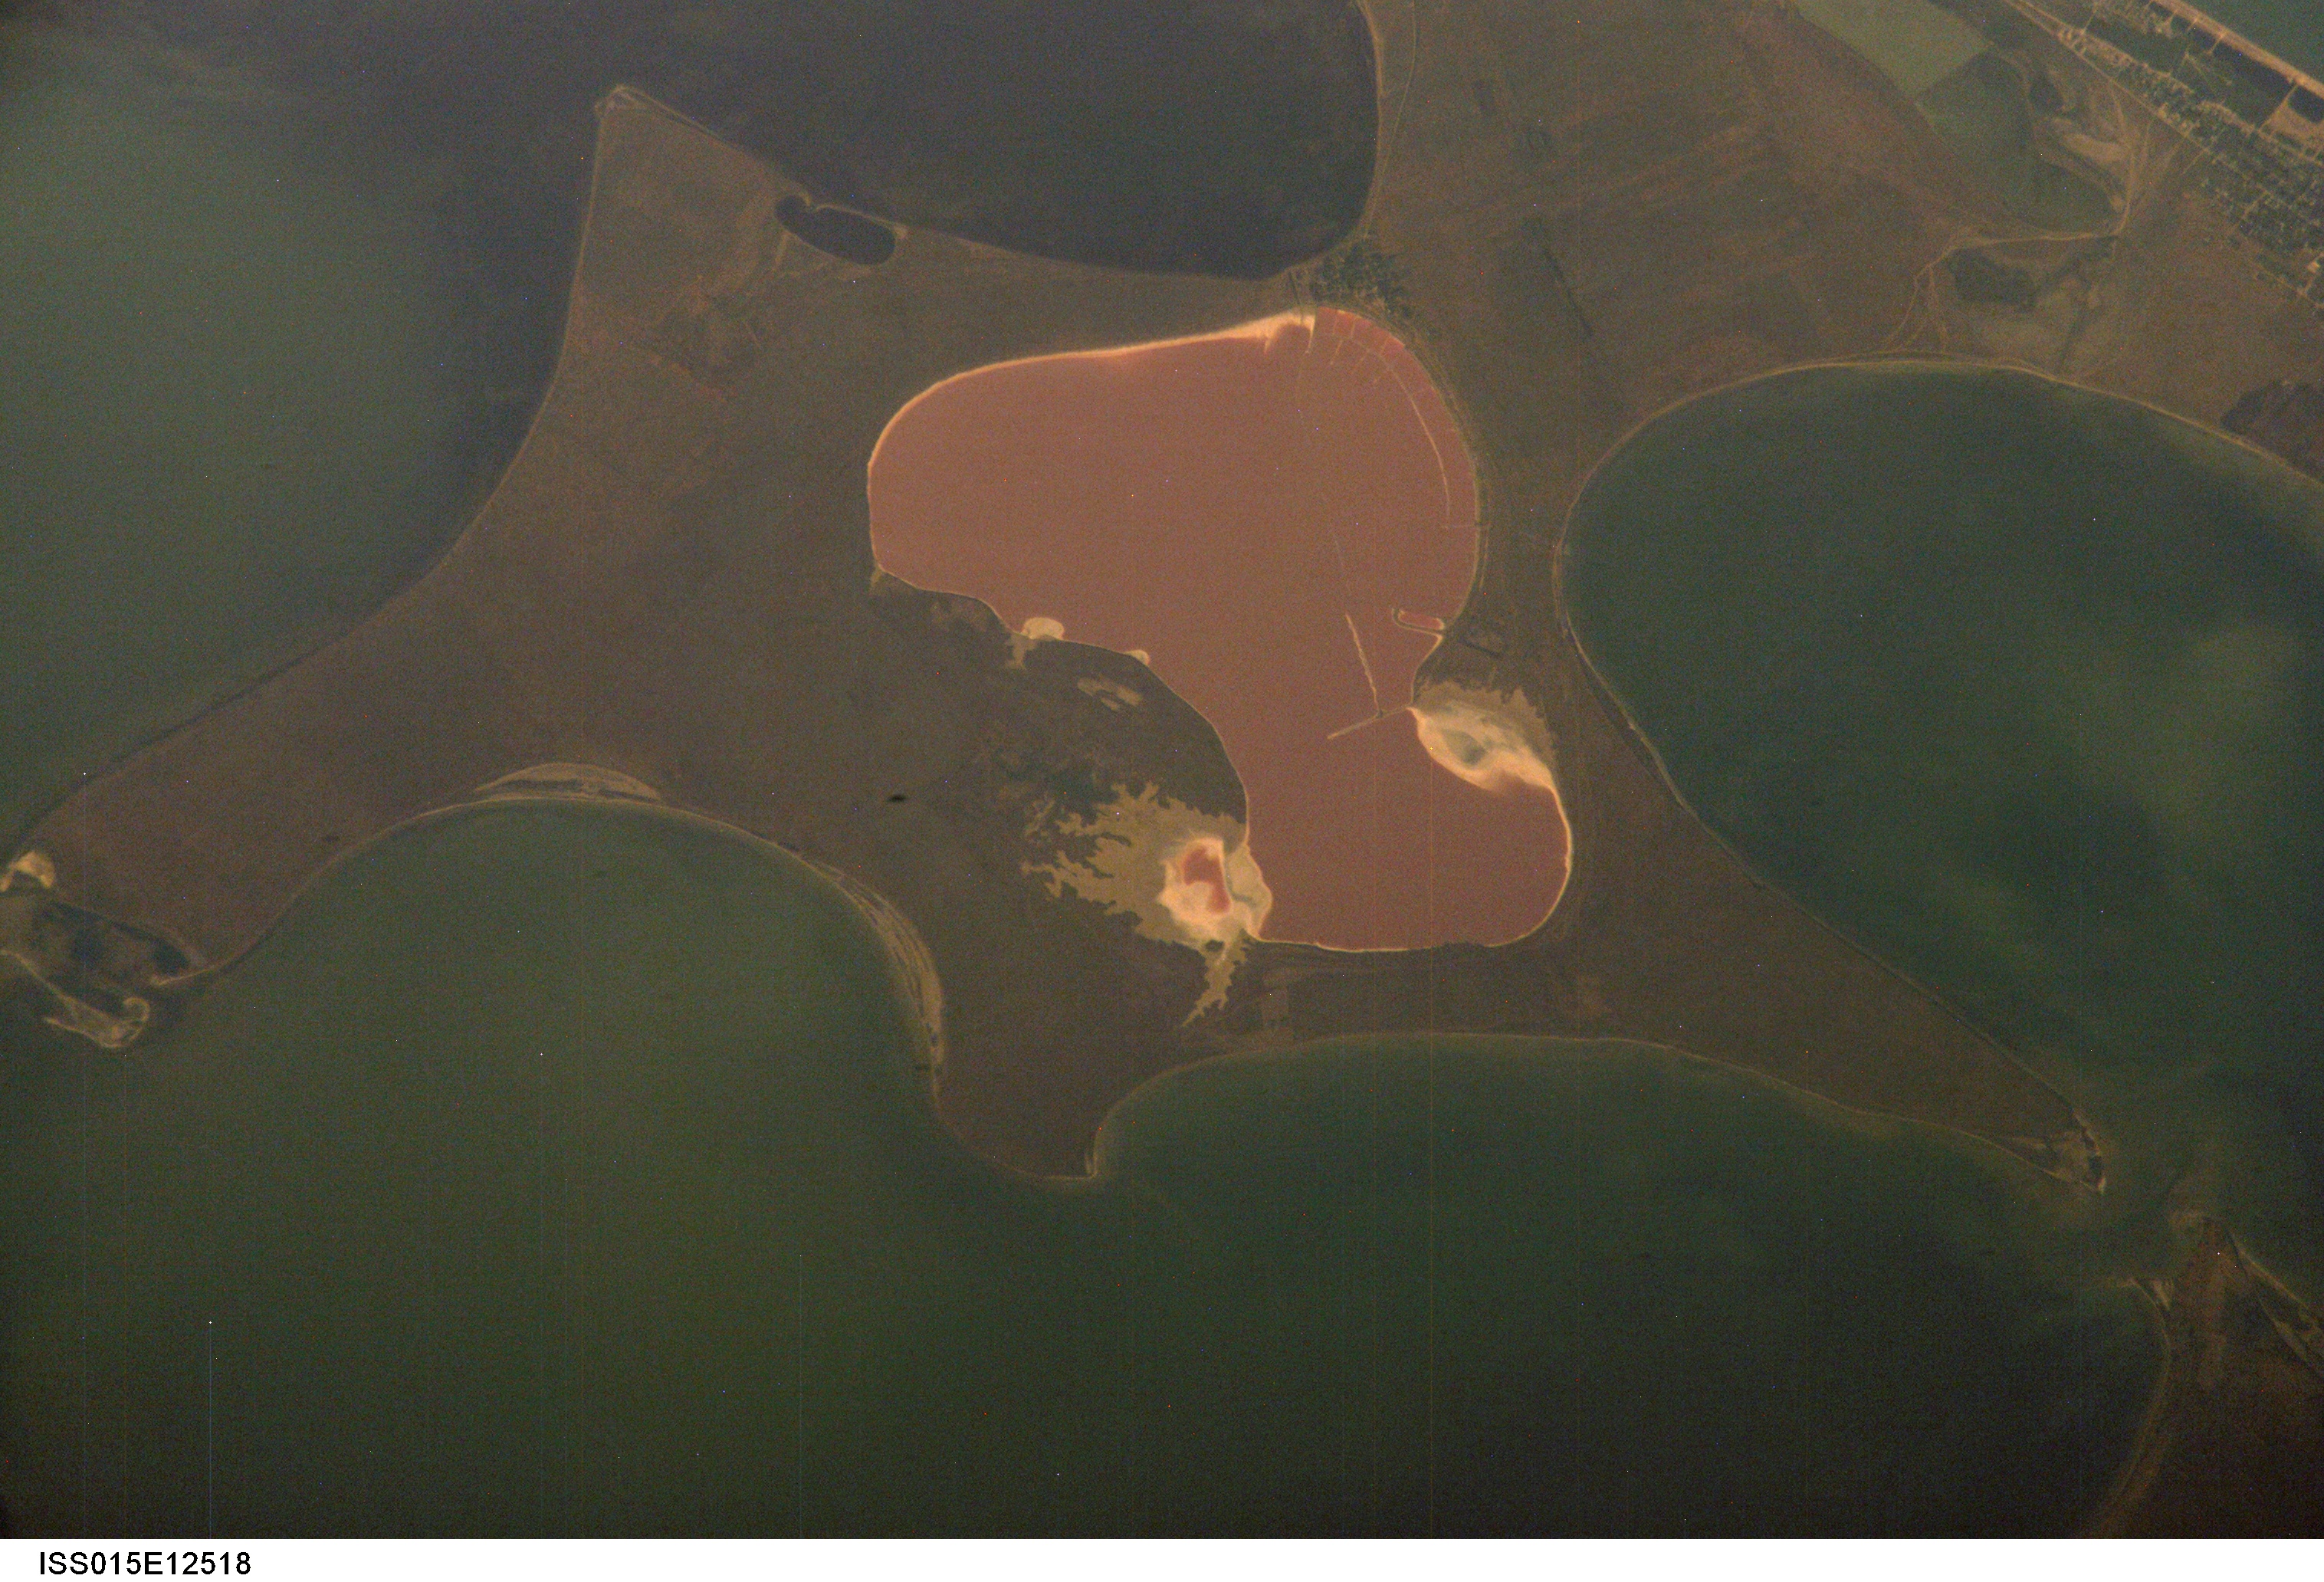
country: UKRAINE
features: N. ZATOKA SYVASH, SALT POND, KOYANLOVSKIY KUT
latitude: 46.1
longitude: 34.8
